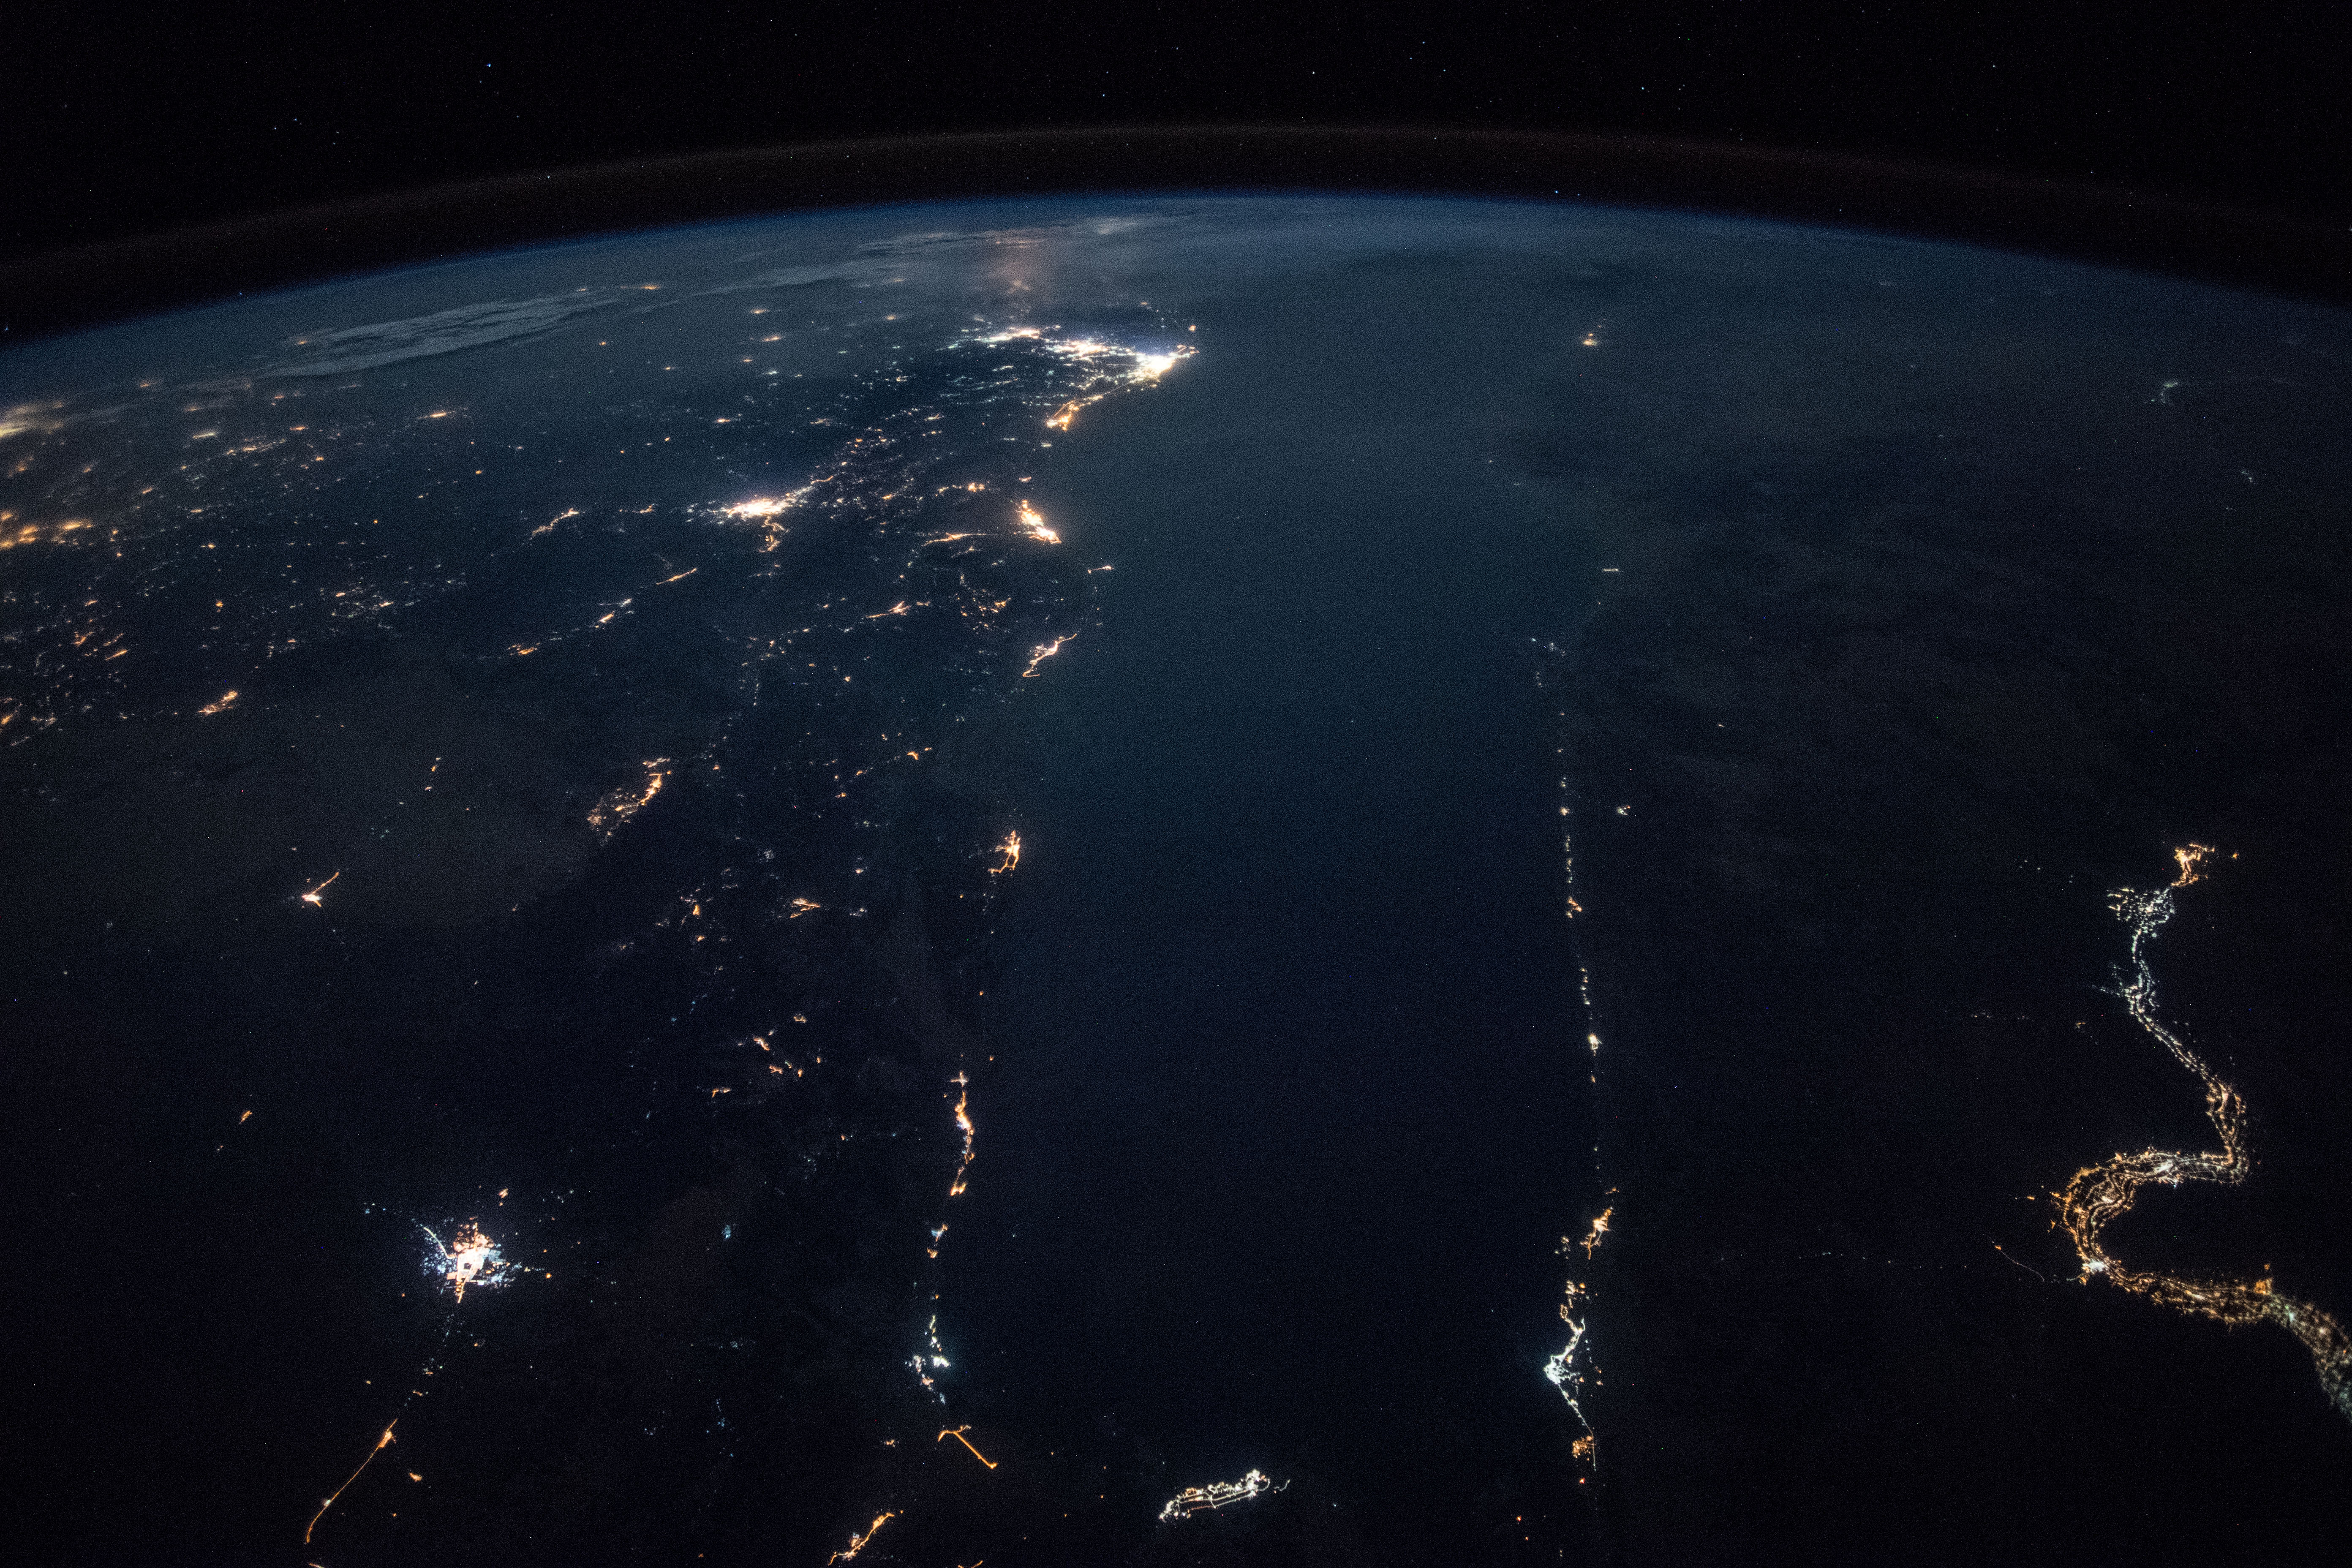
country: SAUDI ARABIA
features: RED SEA, GULF OF SUEZ, GULF OF AQABA, EASTERN DESERT, DUBA CITY, RAS MOHAMMED CITY, SHARM EL-SHEIKH, TABUK CITY, NIGHT, EARTH LIMB
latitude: 27.1
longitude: 35.3
